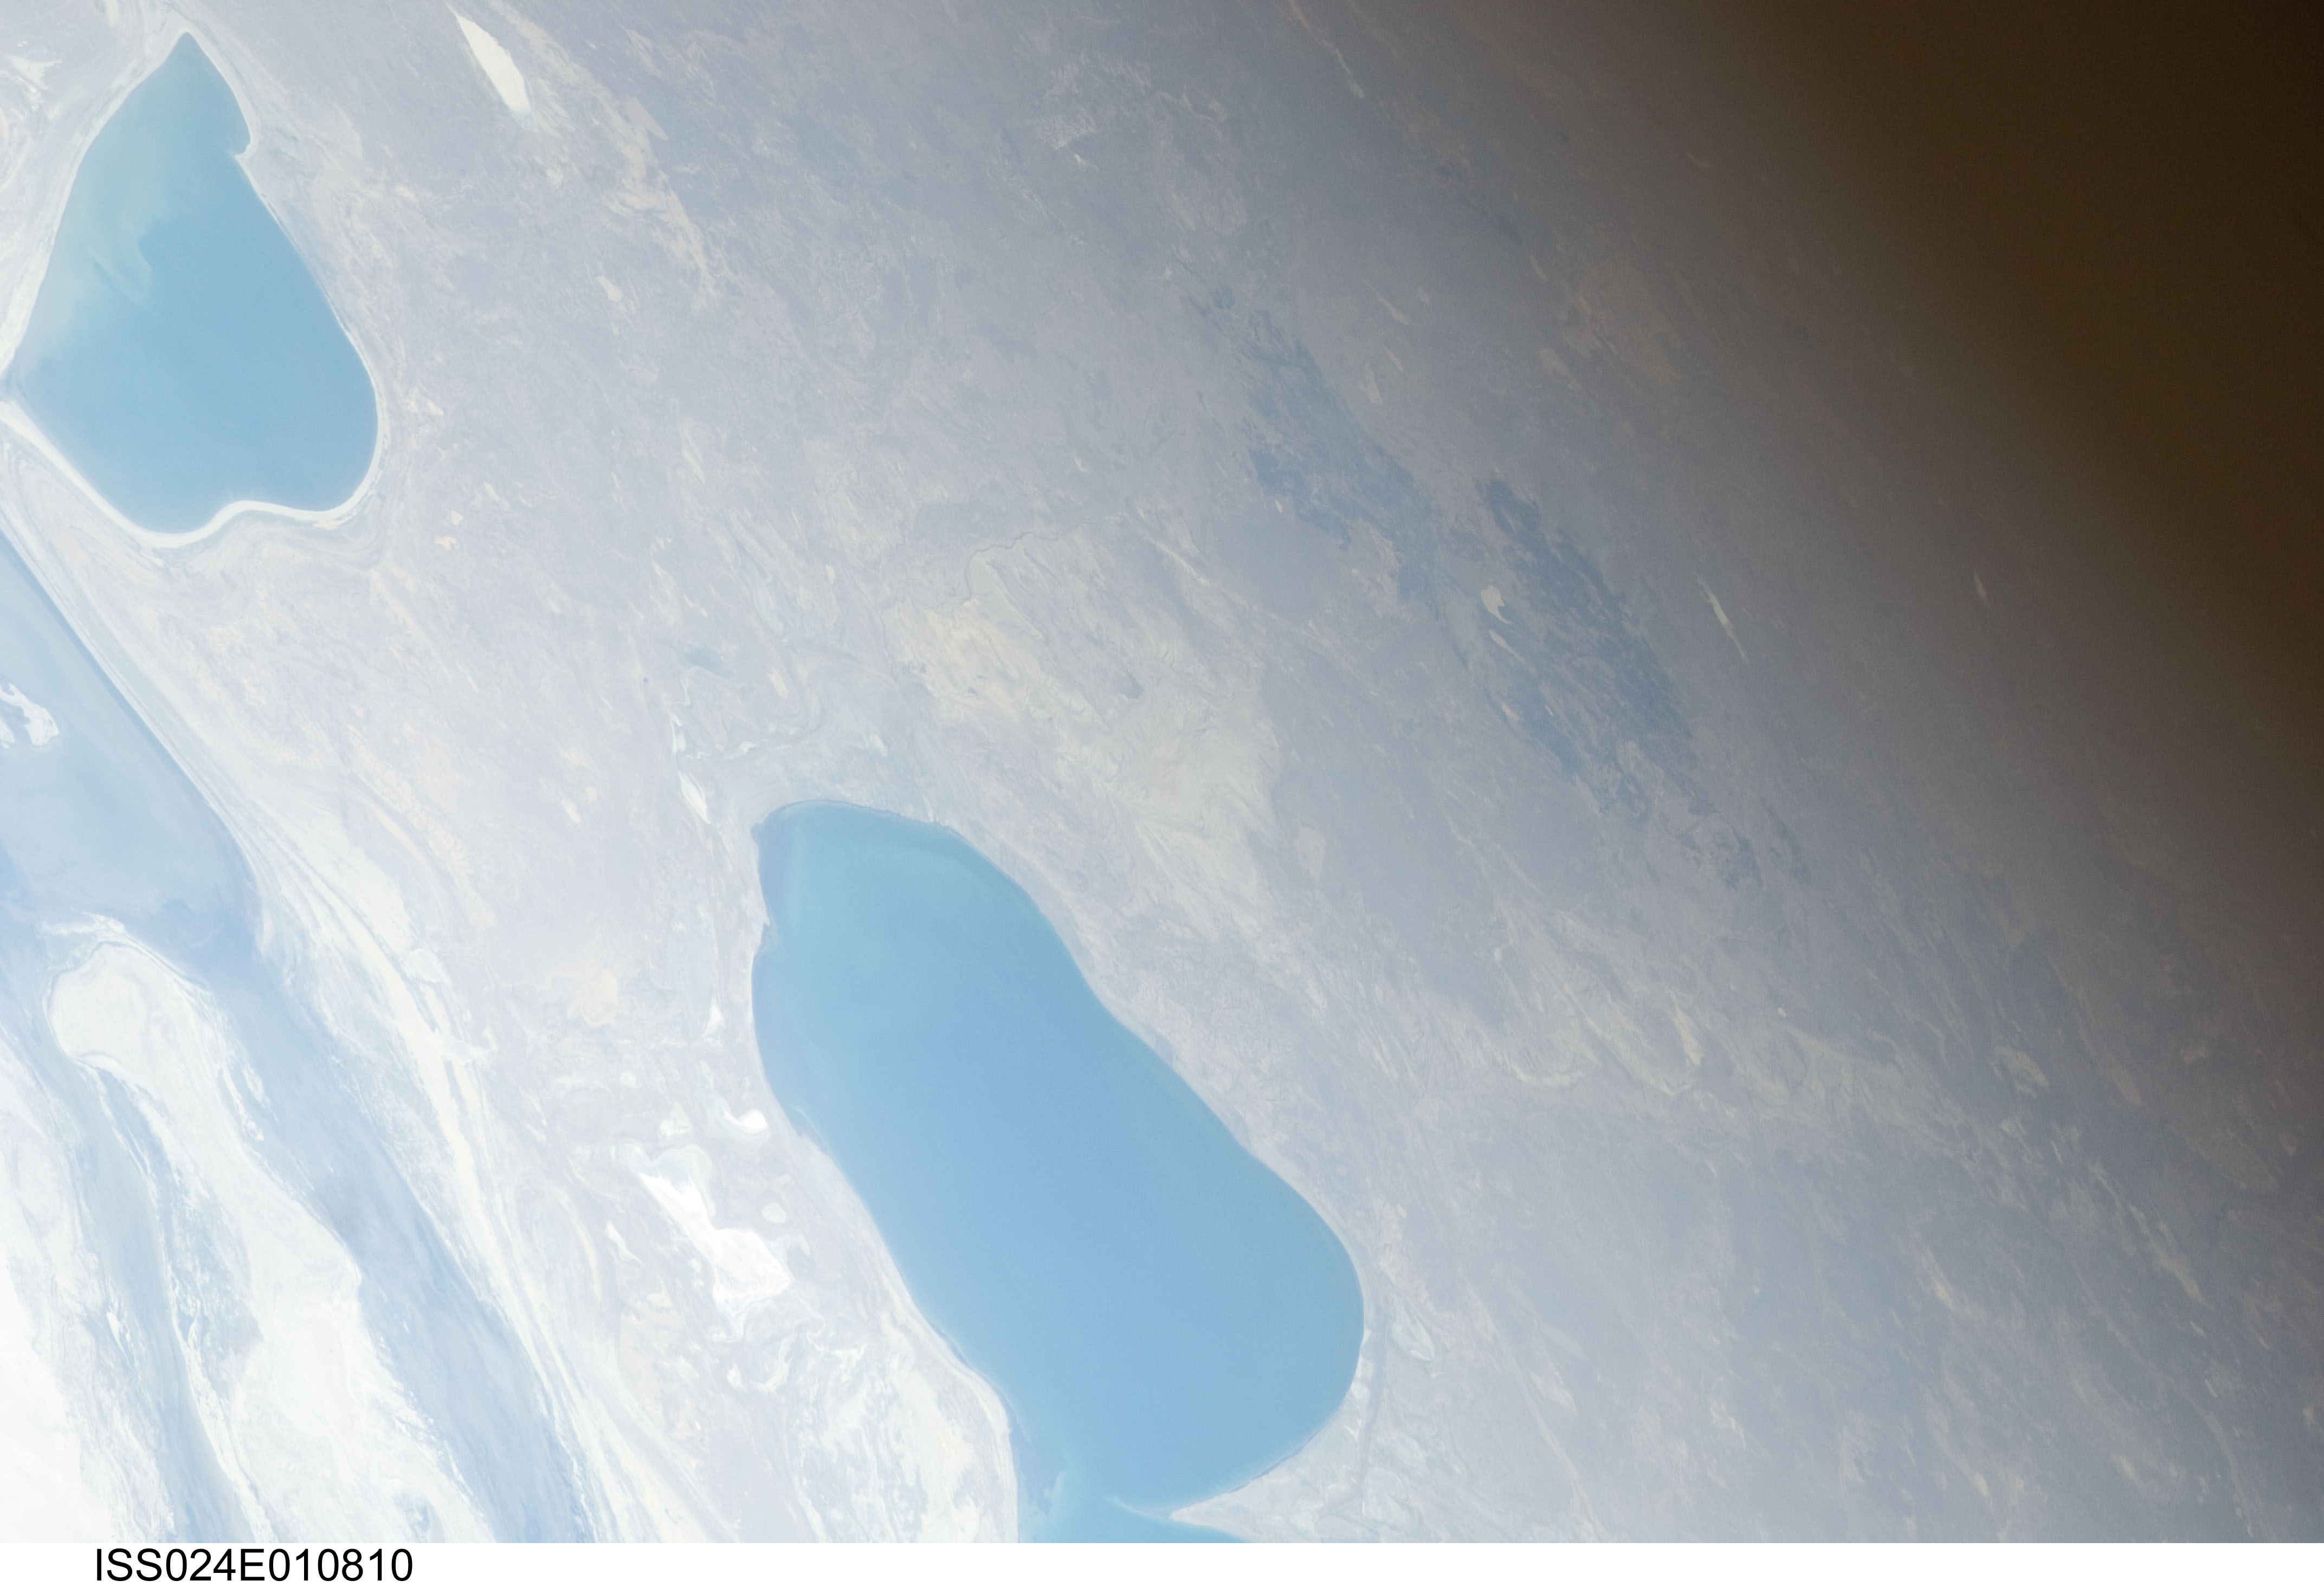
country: KAZAKHSTAN
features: DESERT NORTH OF ARAL SEA
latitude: 46.7
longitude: 60.0
